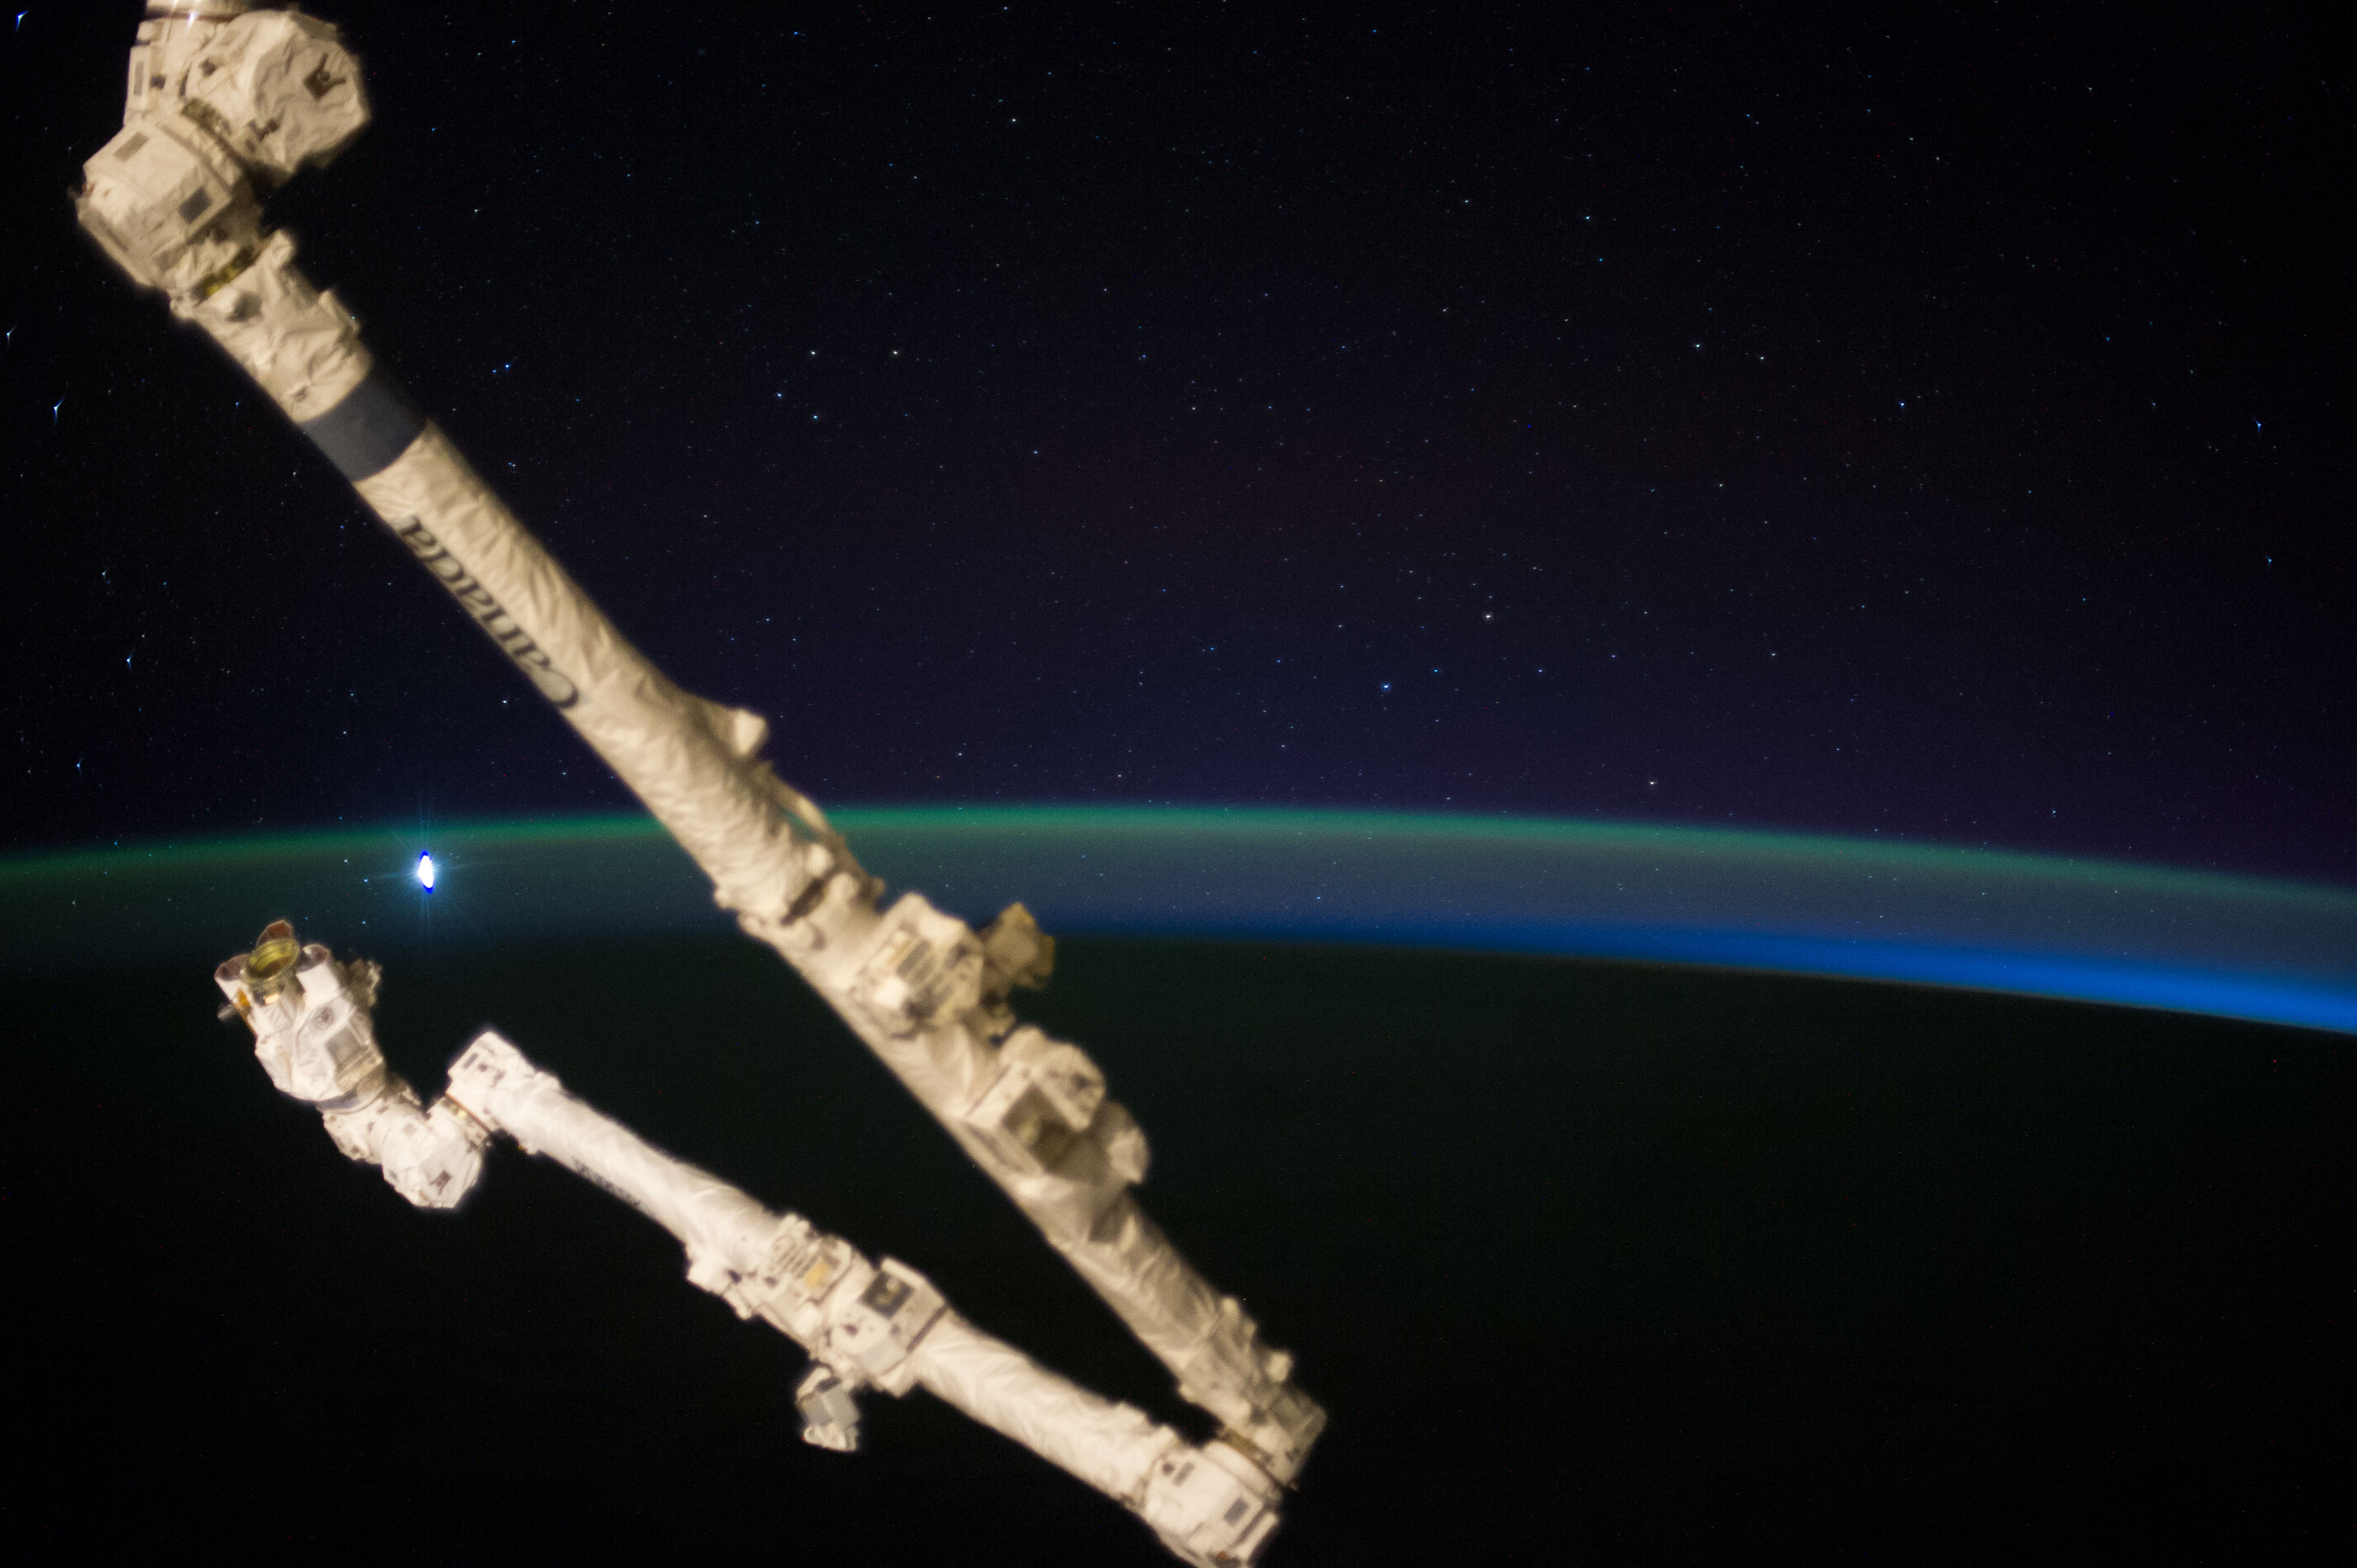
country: PACIFIC OCEAN
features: ATMOSPHERIC LIMB, AIRGLOW, STAR FIELD, MOON, ISS
